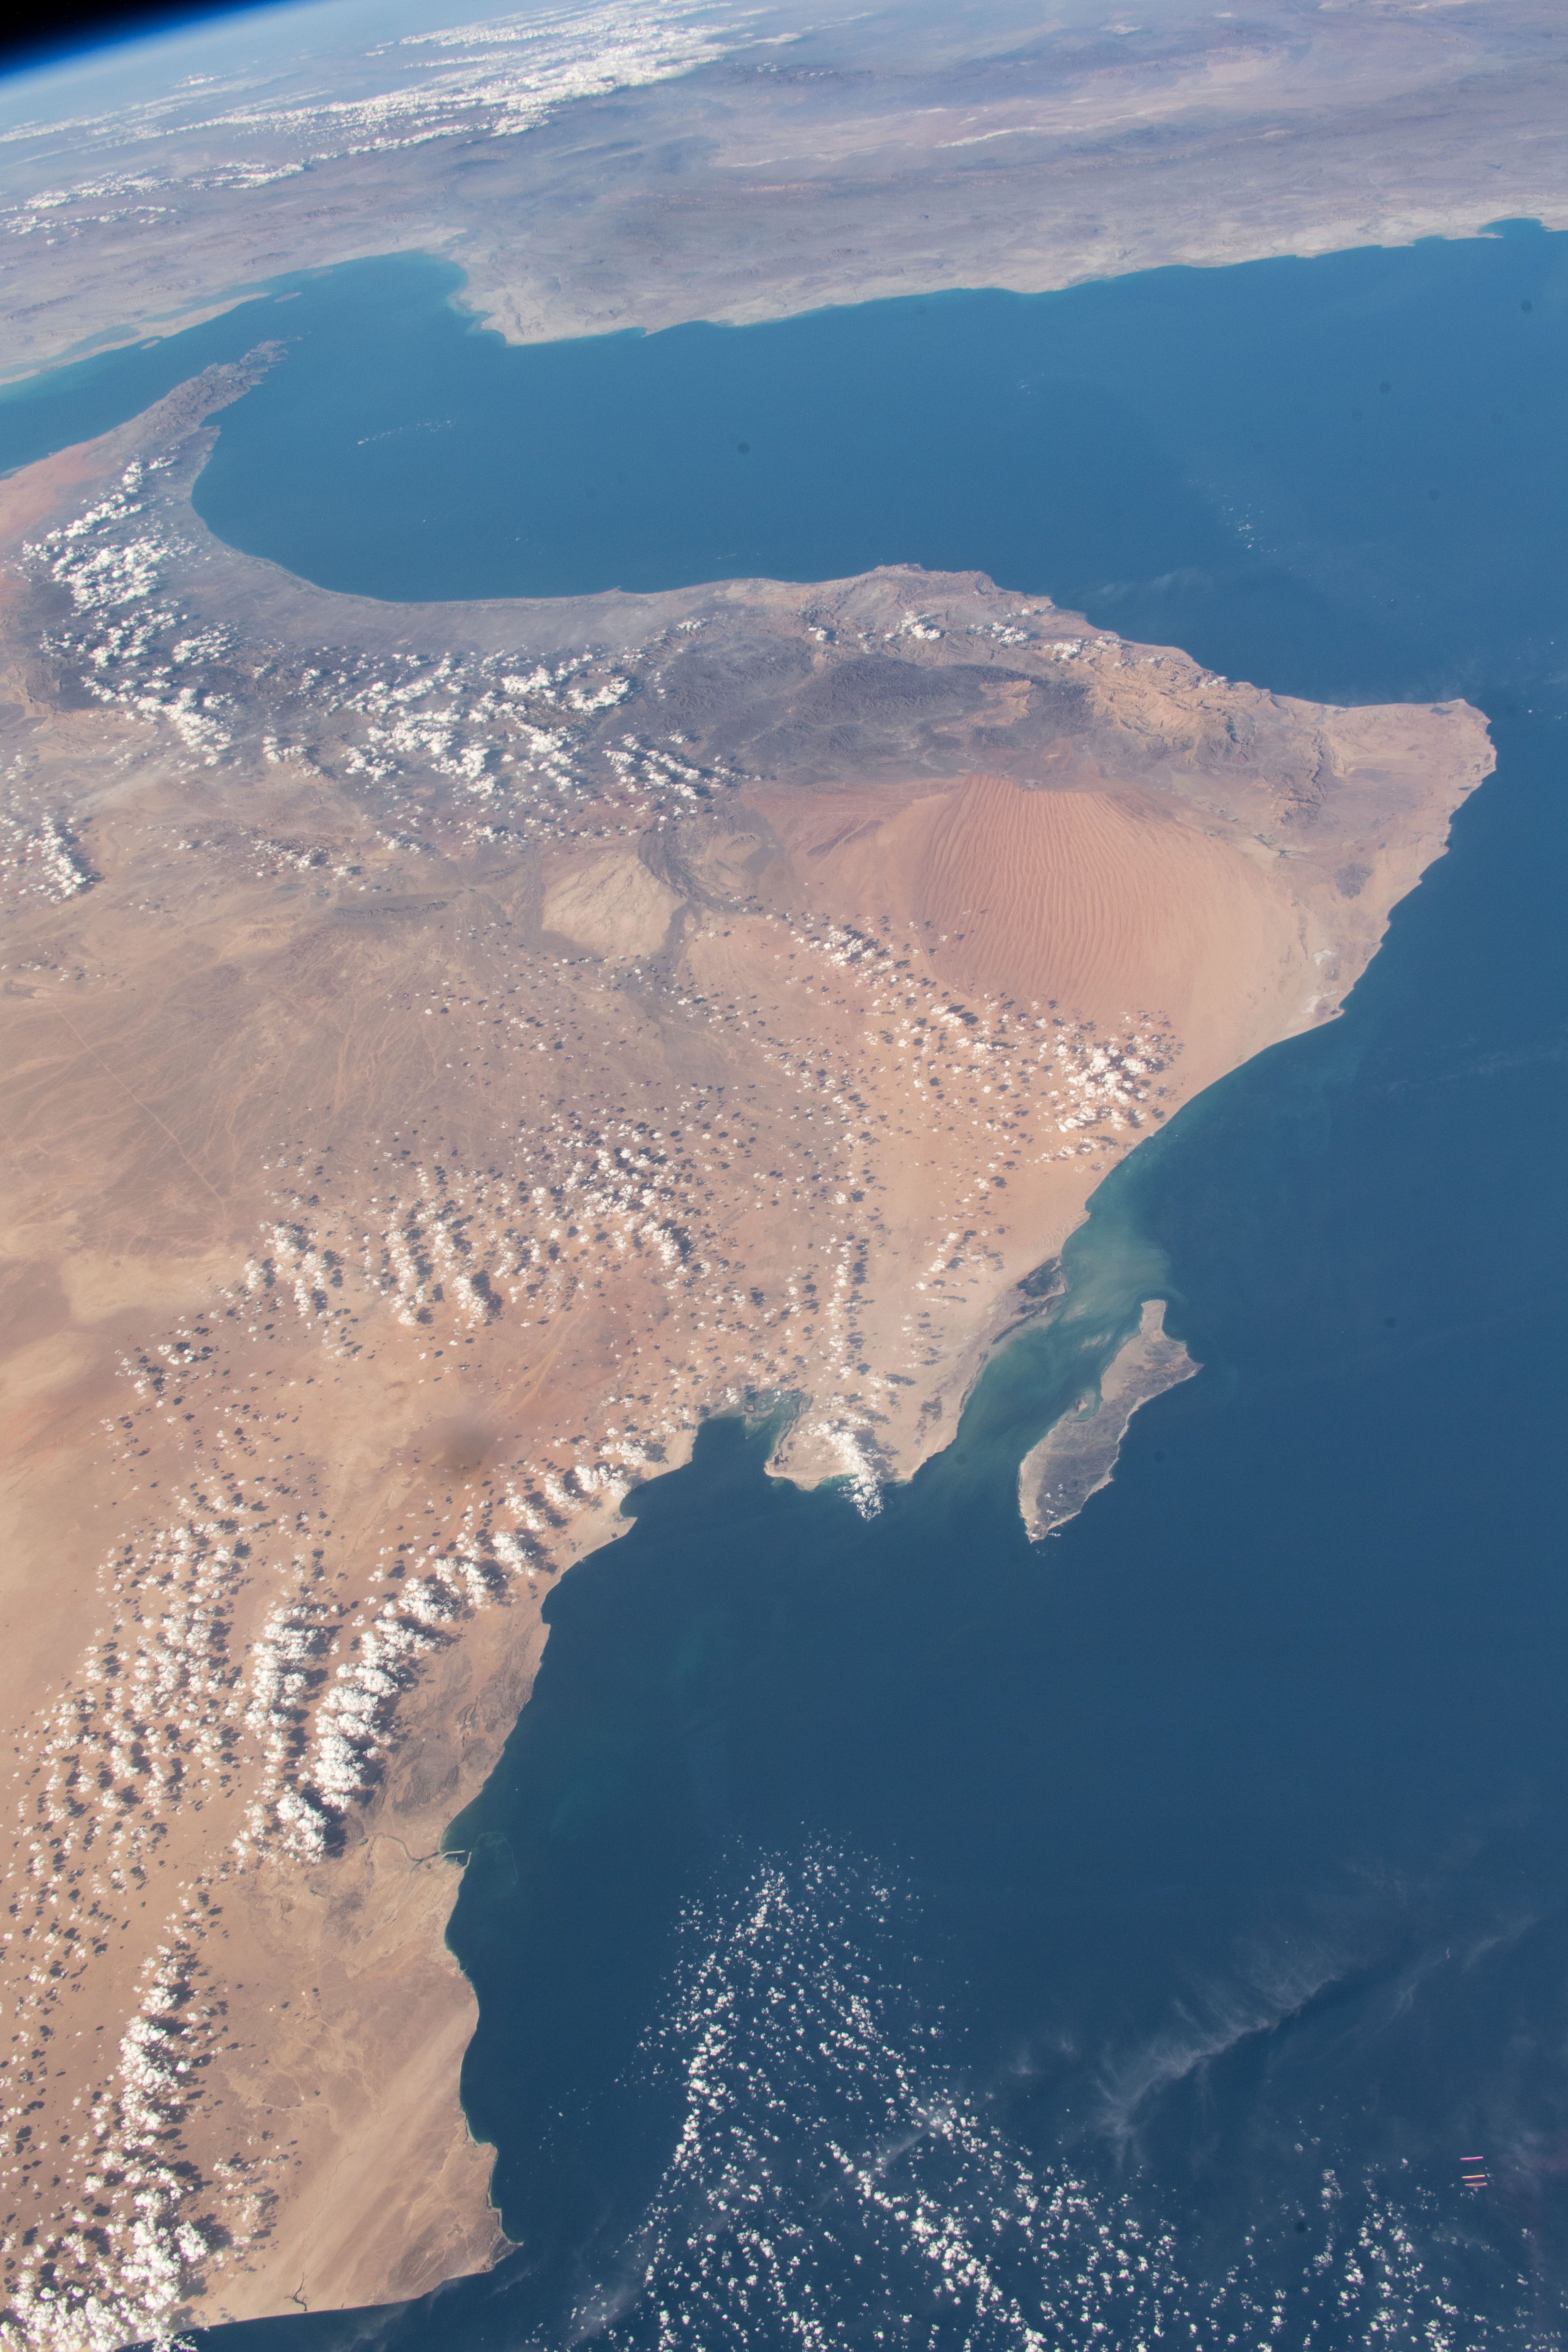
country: OMAN
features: STRAIT OF HORMUZ, GULFOF OMAN, AL HAJAR MOUNTAINS, WAHIBA SANDS DESERT, OMAN
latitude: 22.0
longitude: 57.5
